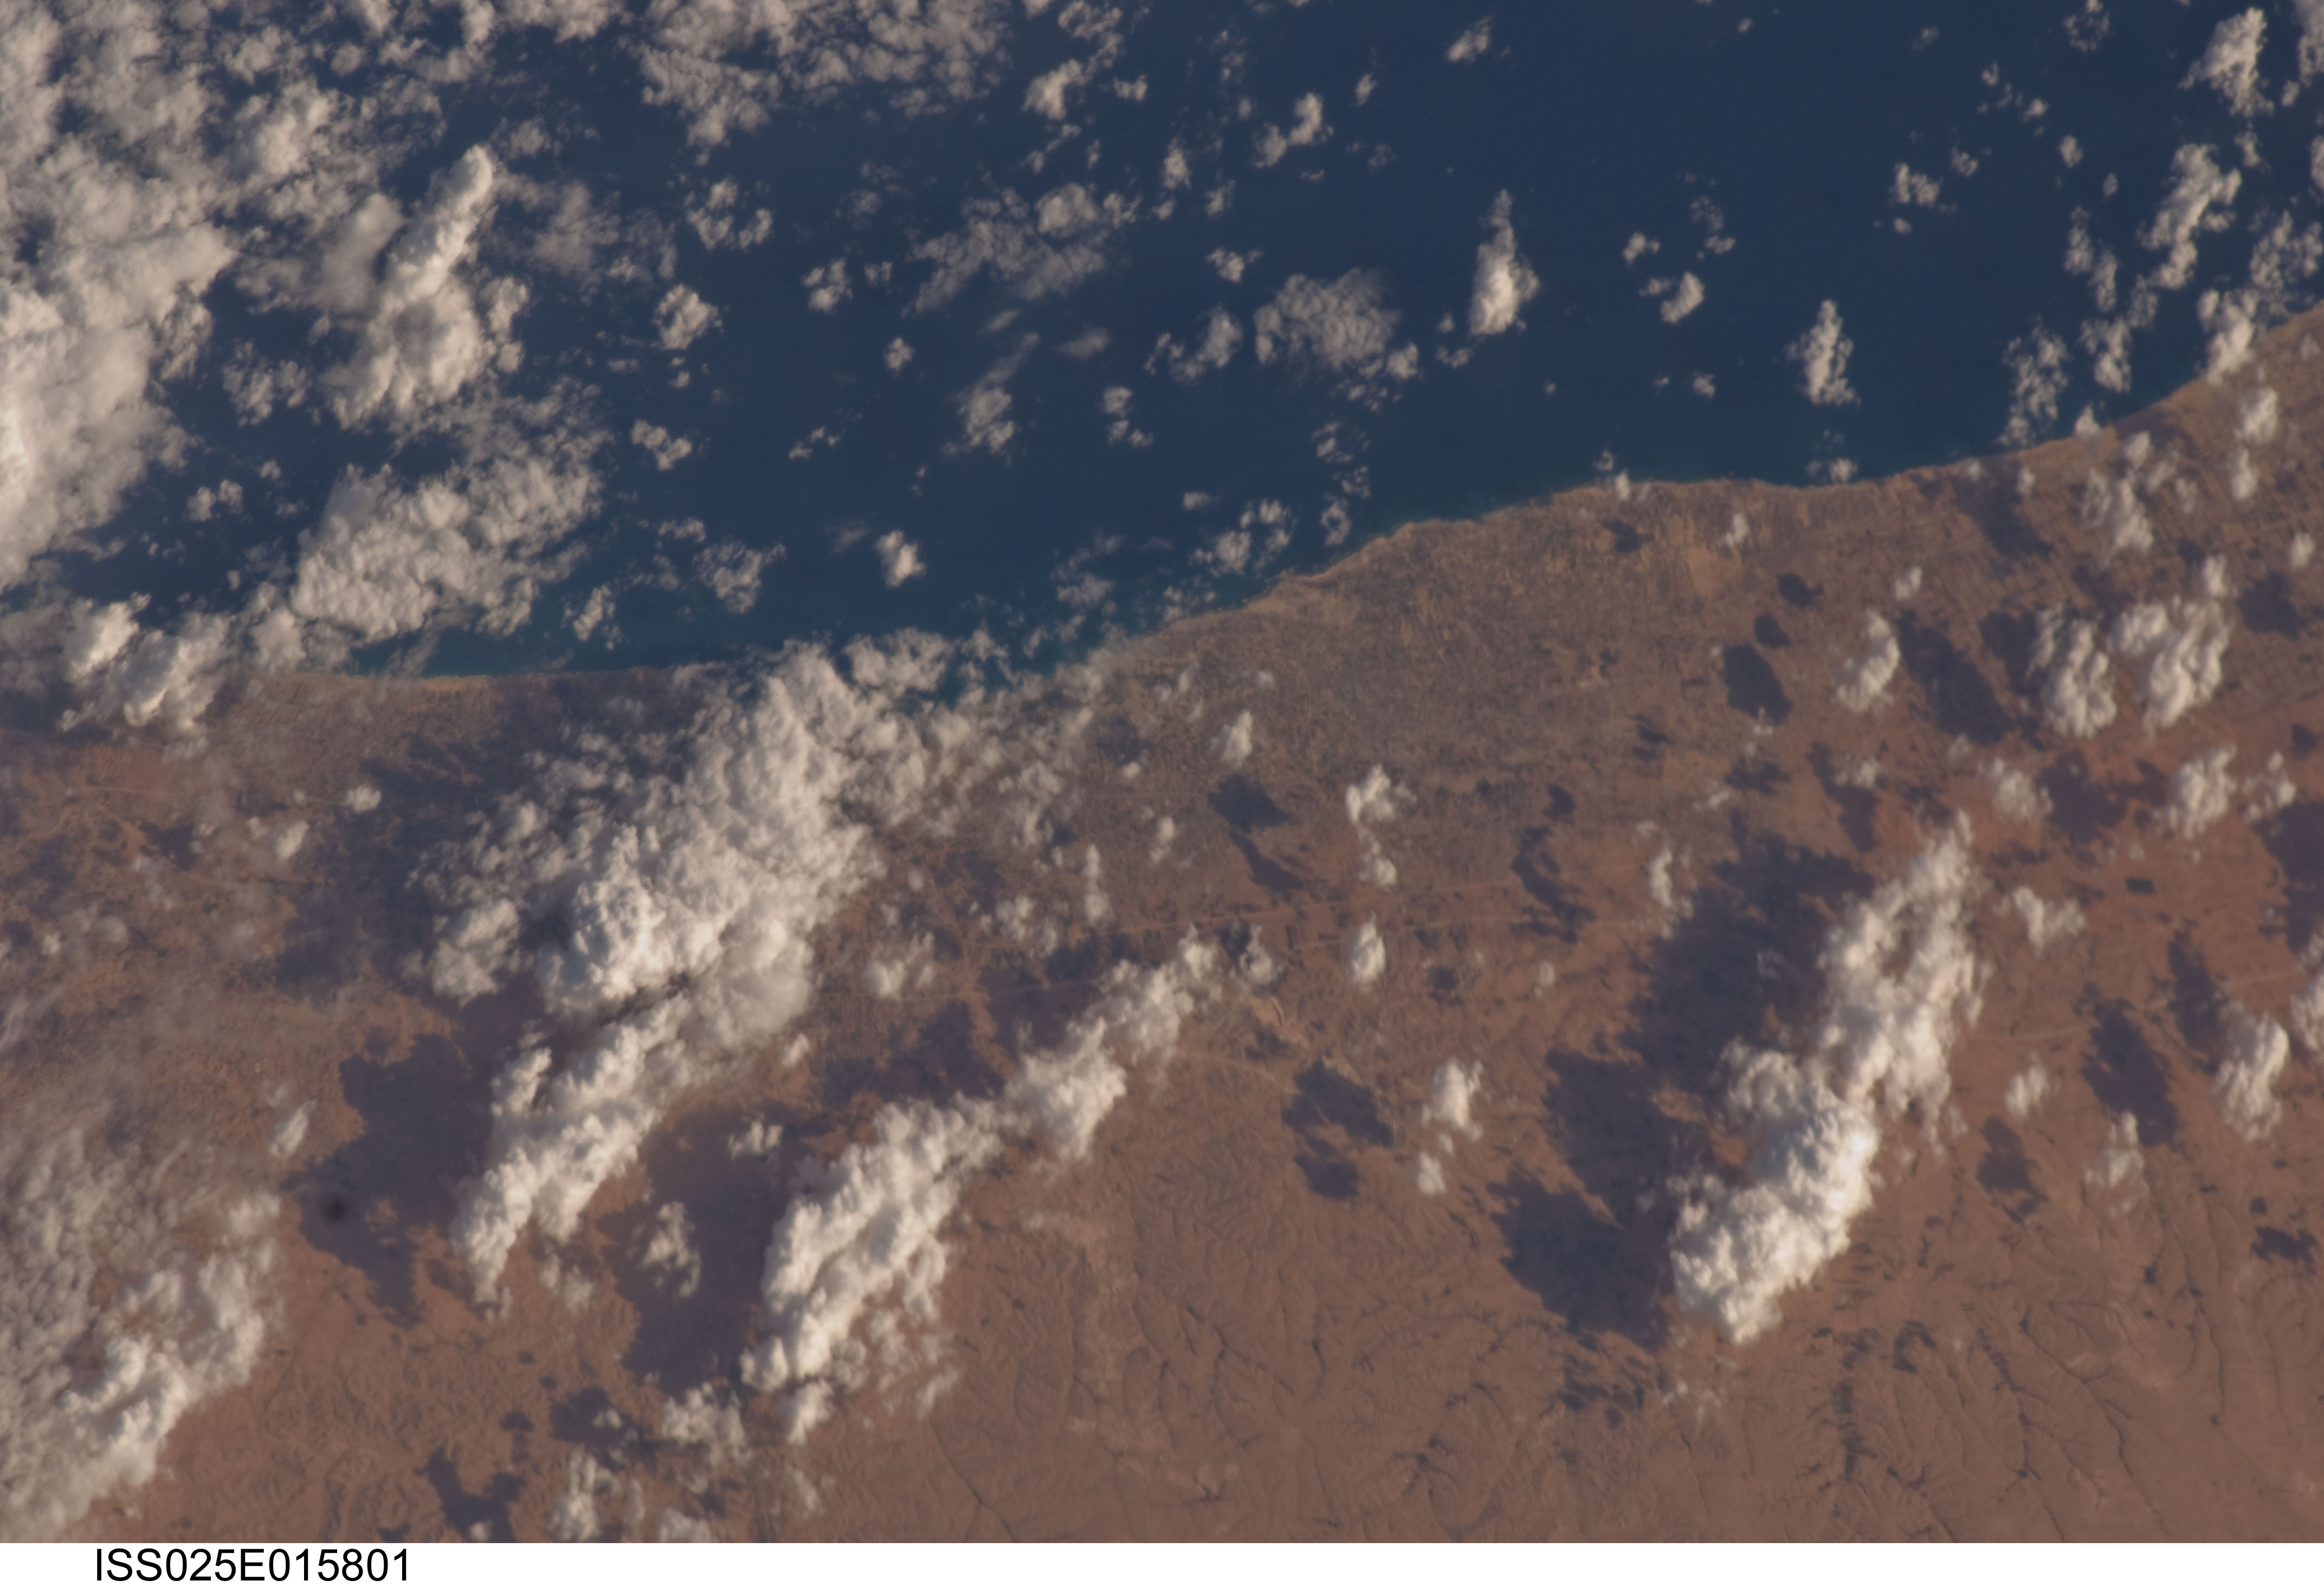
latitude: 32.5
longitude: 14.5
